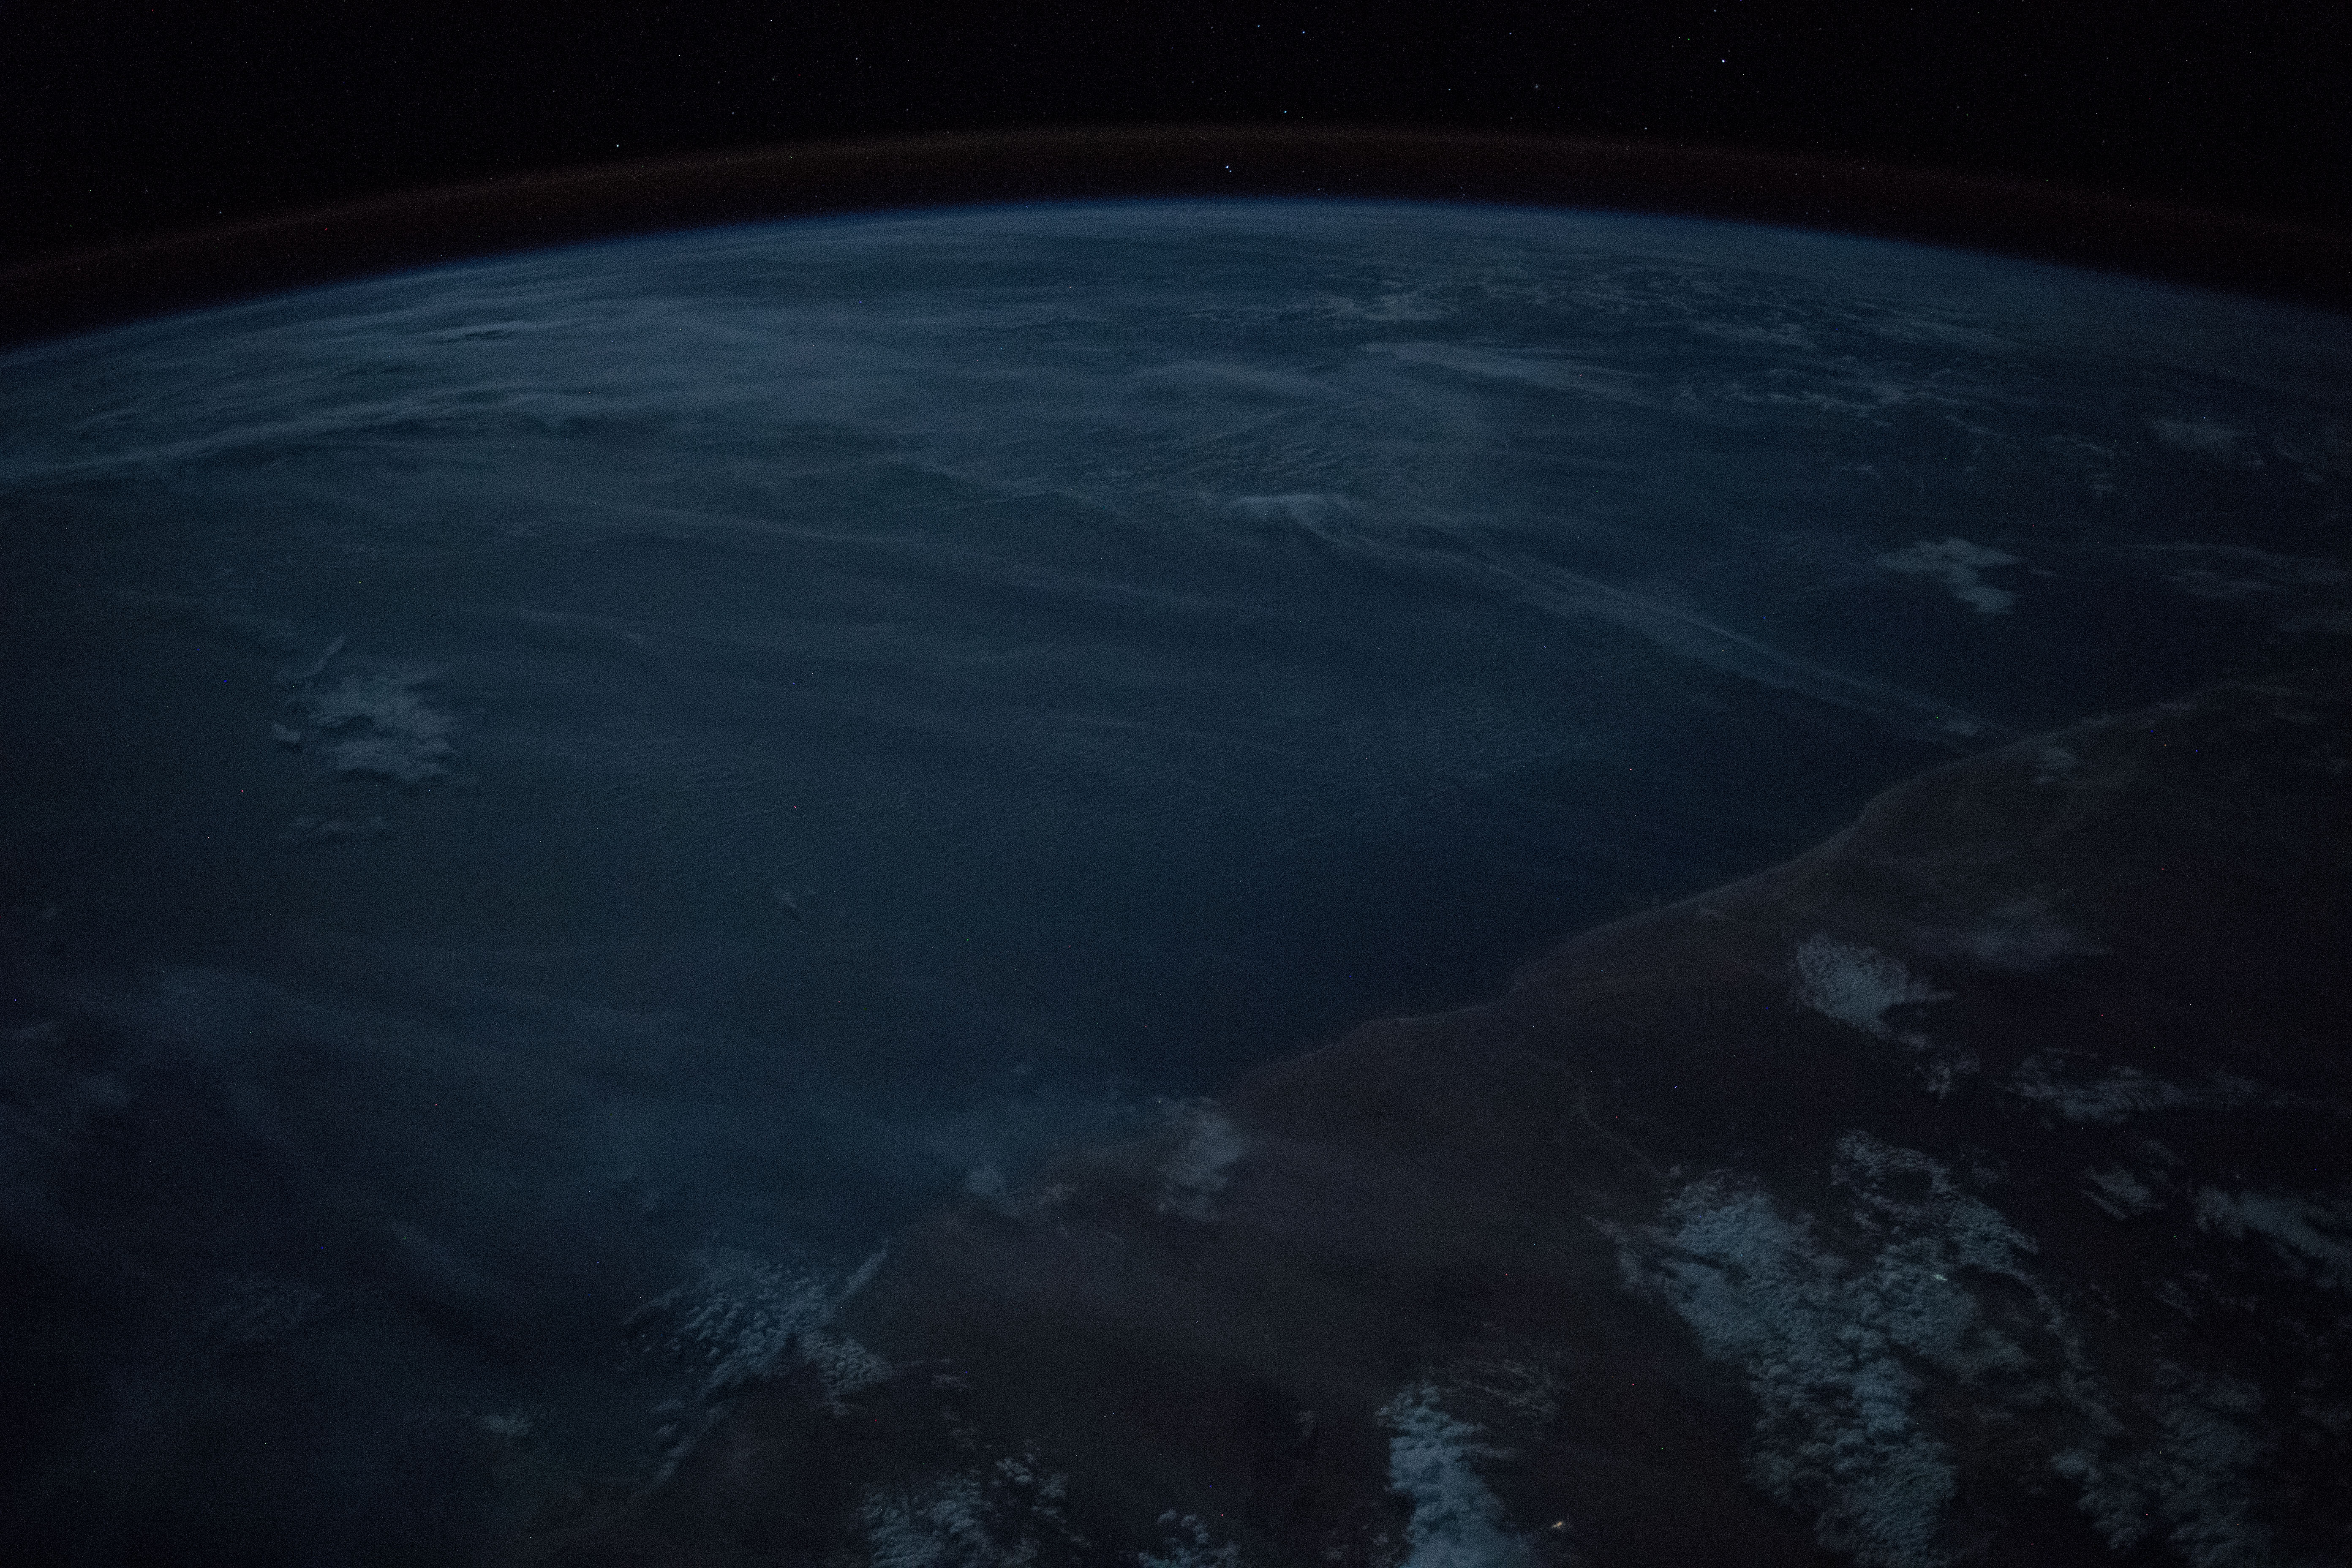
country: SOMALIA
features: EYL CITY, EYL PARK, BANDAR BEYLA TOWN, HAFUN TOWN, NIGHT, EARTH LIMB
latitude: 7.2
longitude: 50.4
